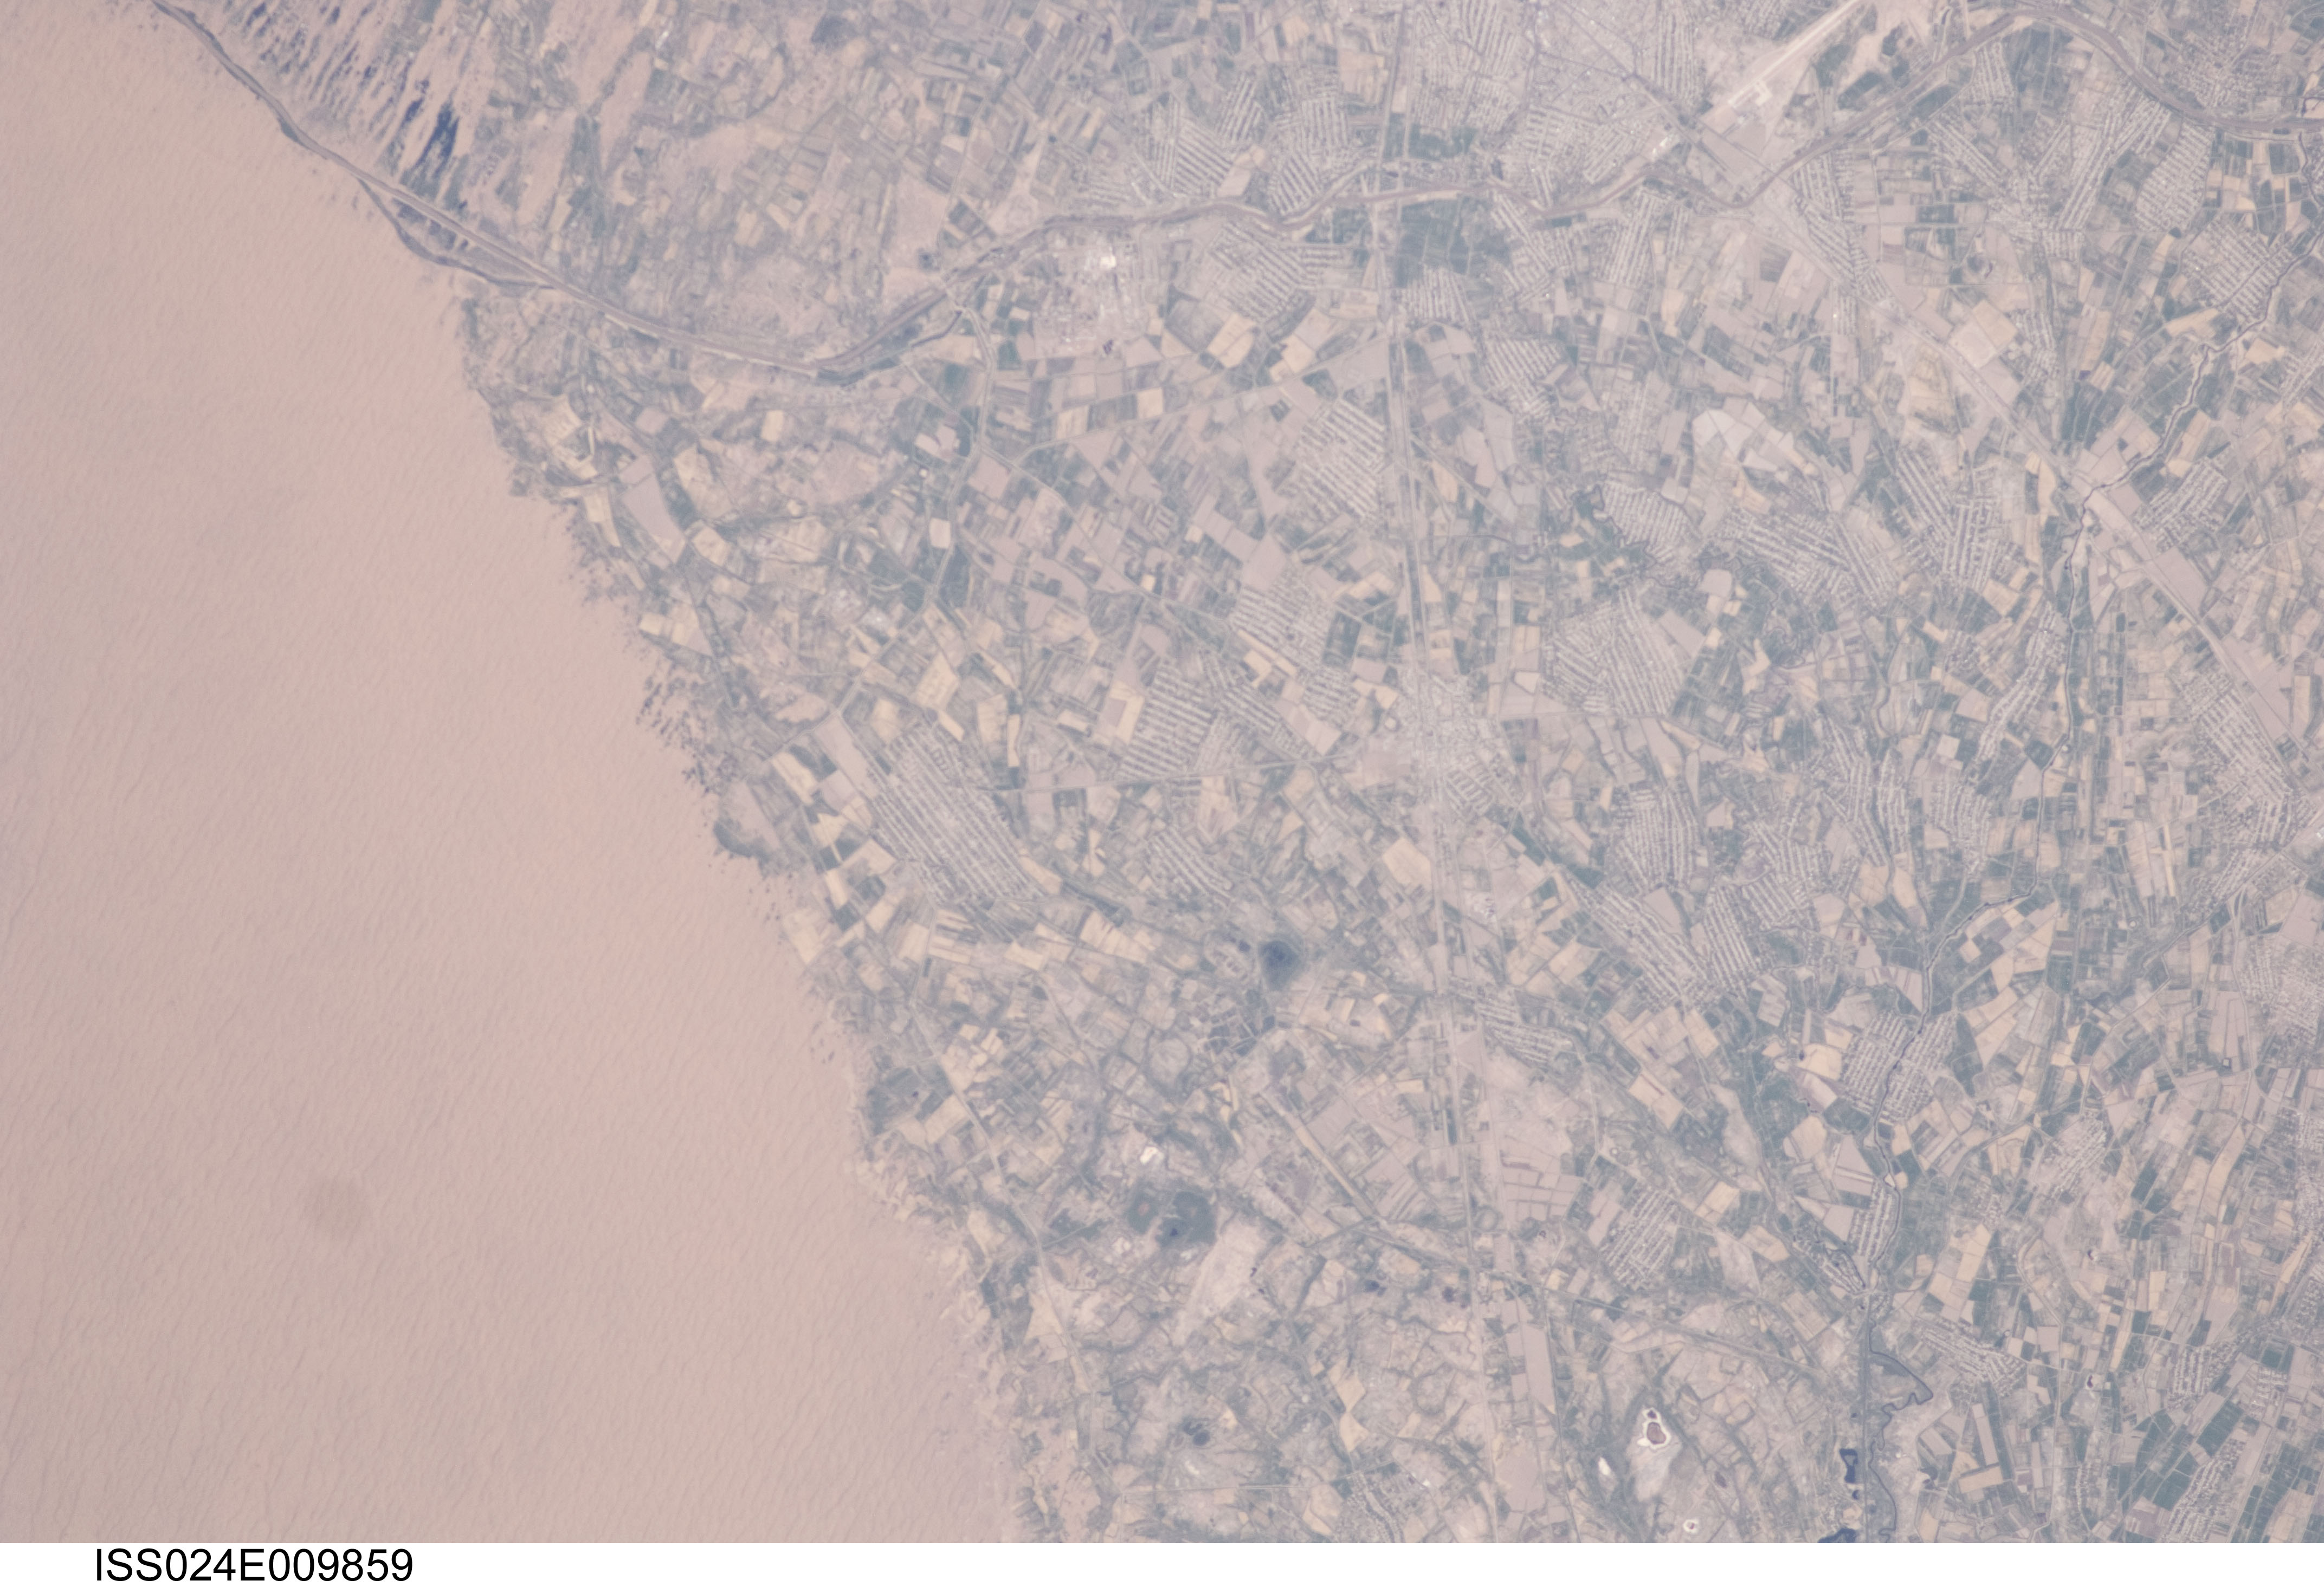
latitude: 37.4
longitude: 61.9
